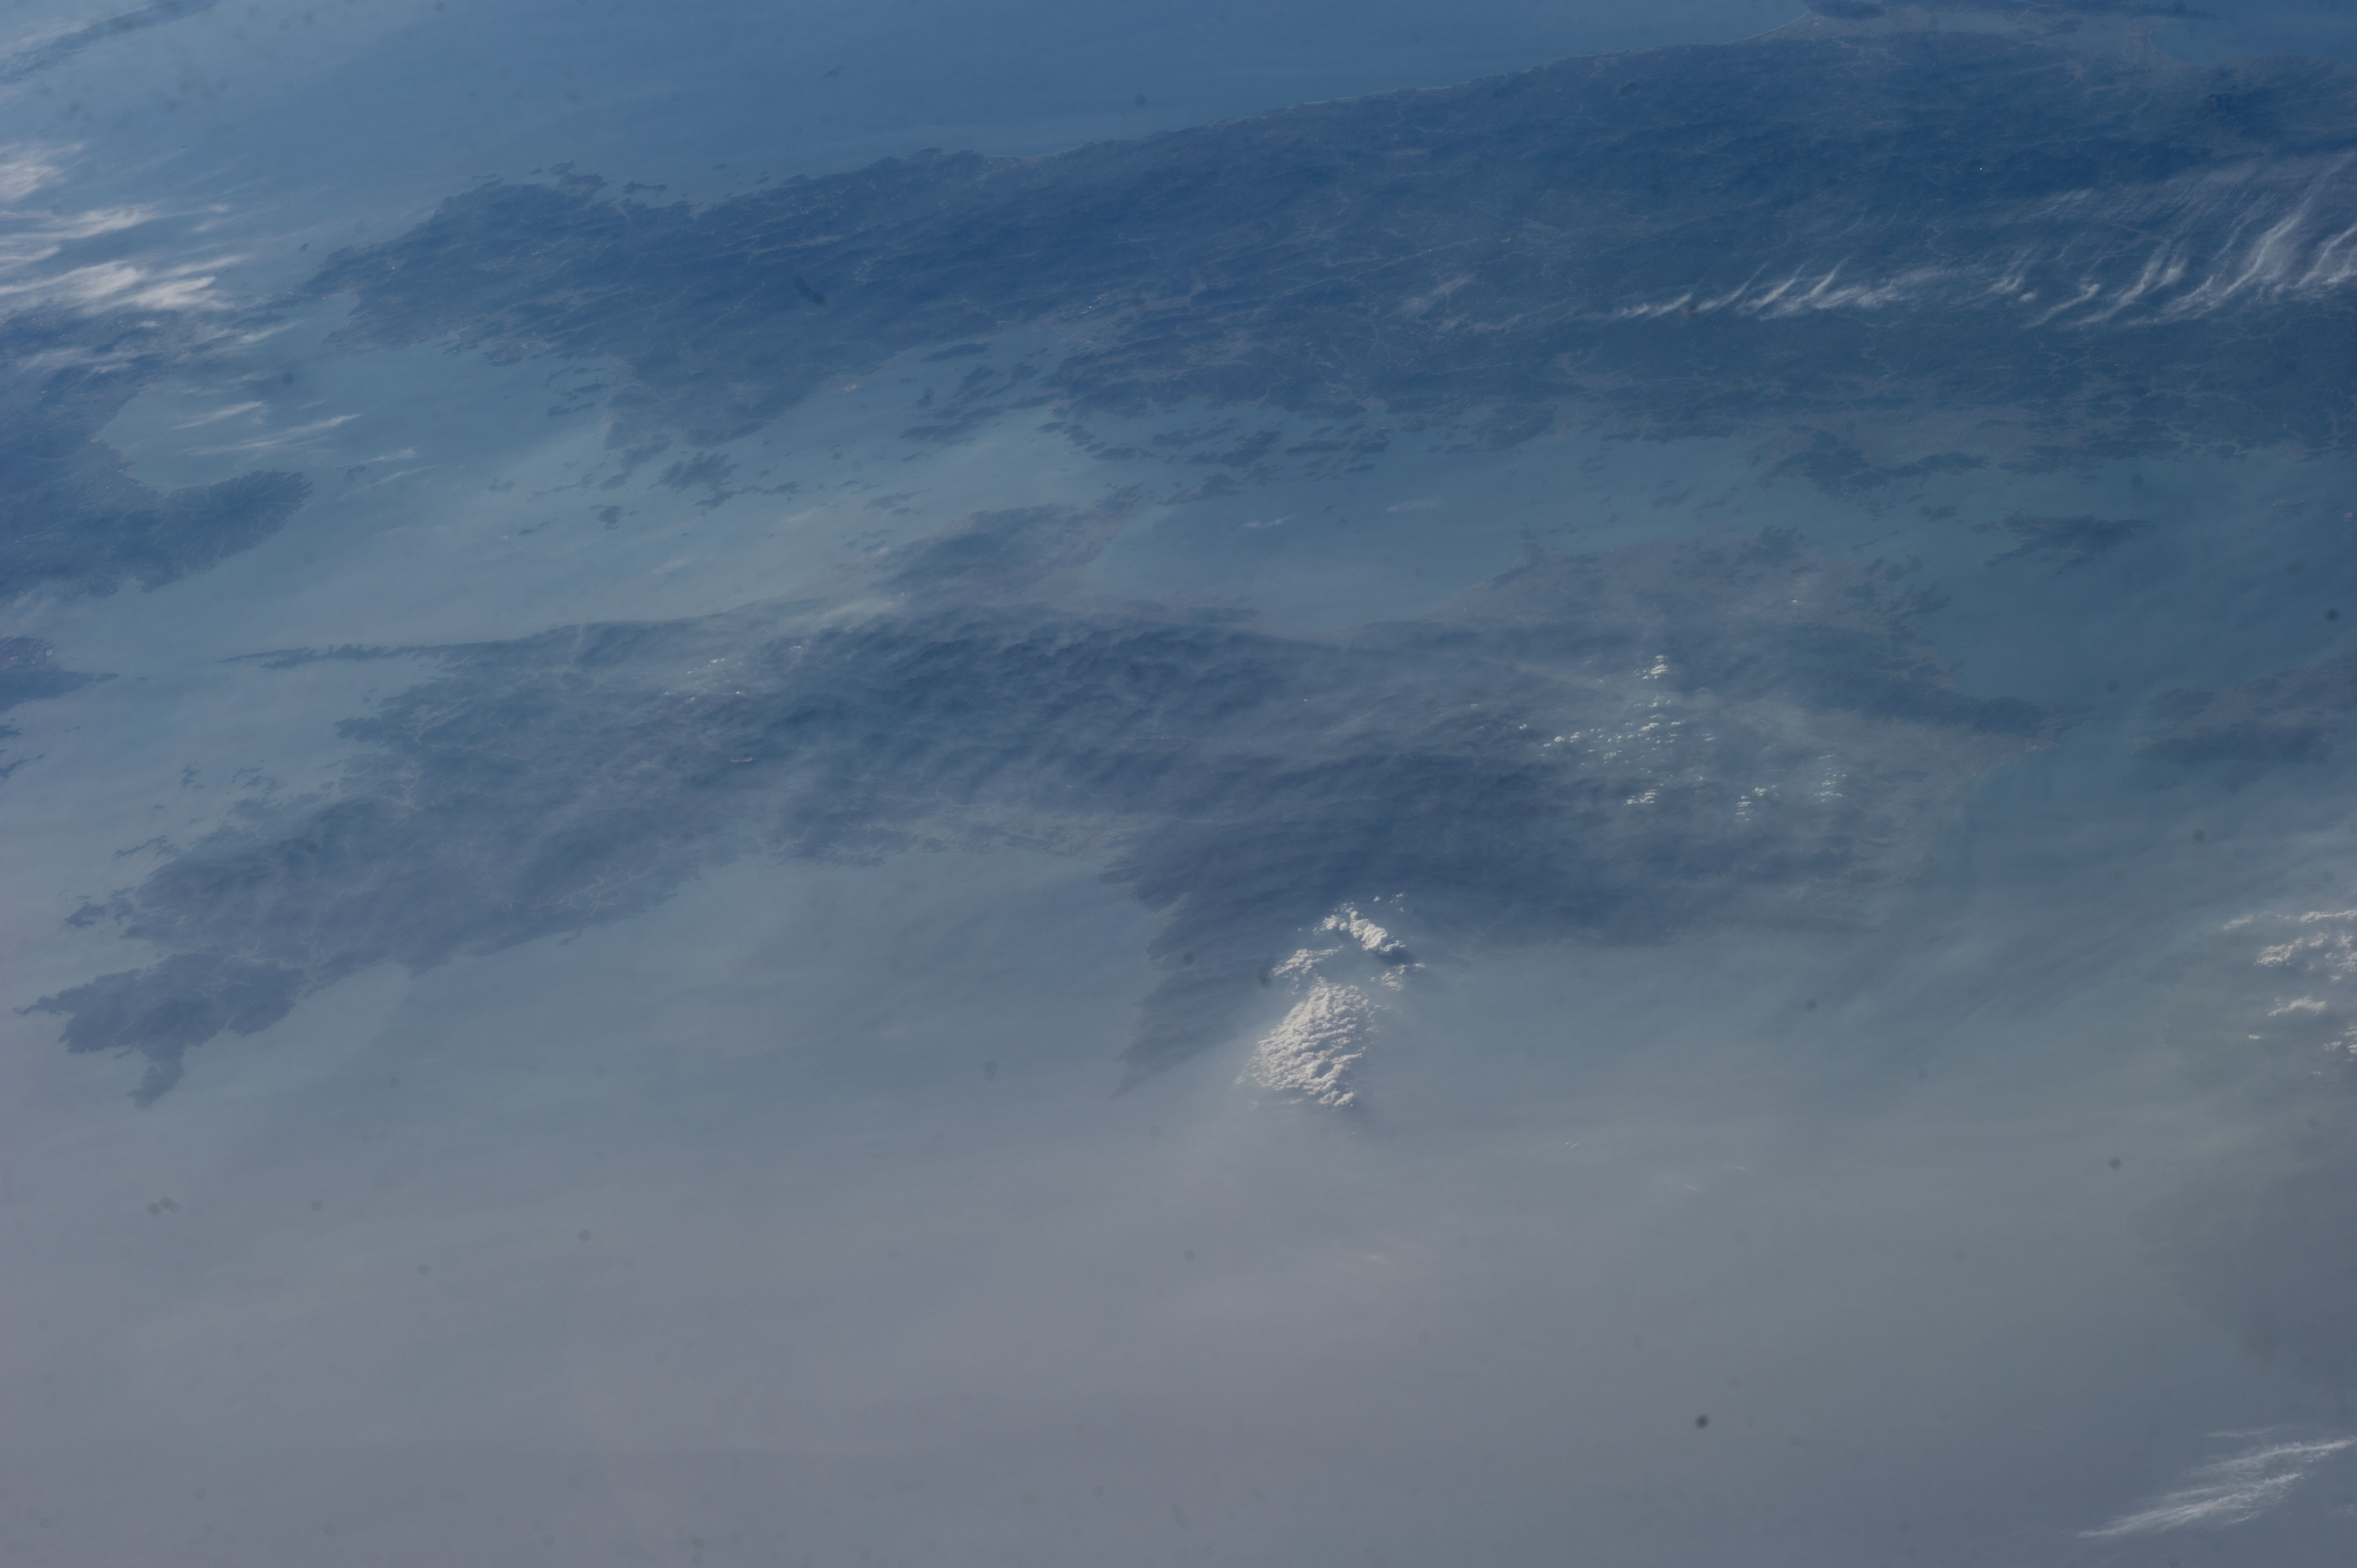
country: JAPAN
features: KOCHI, EAST CHINA SEA, KAGAWA, TOKUSHIMA, EHIME
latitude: 33.6
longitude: 133.9
